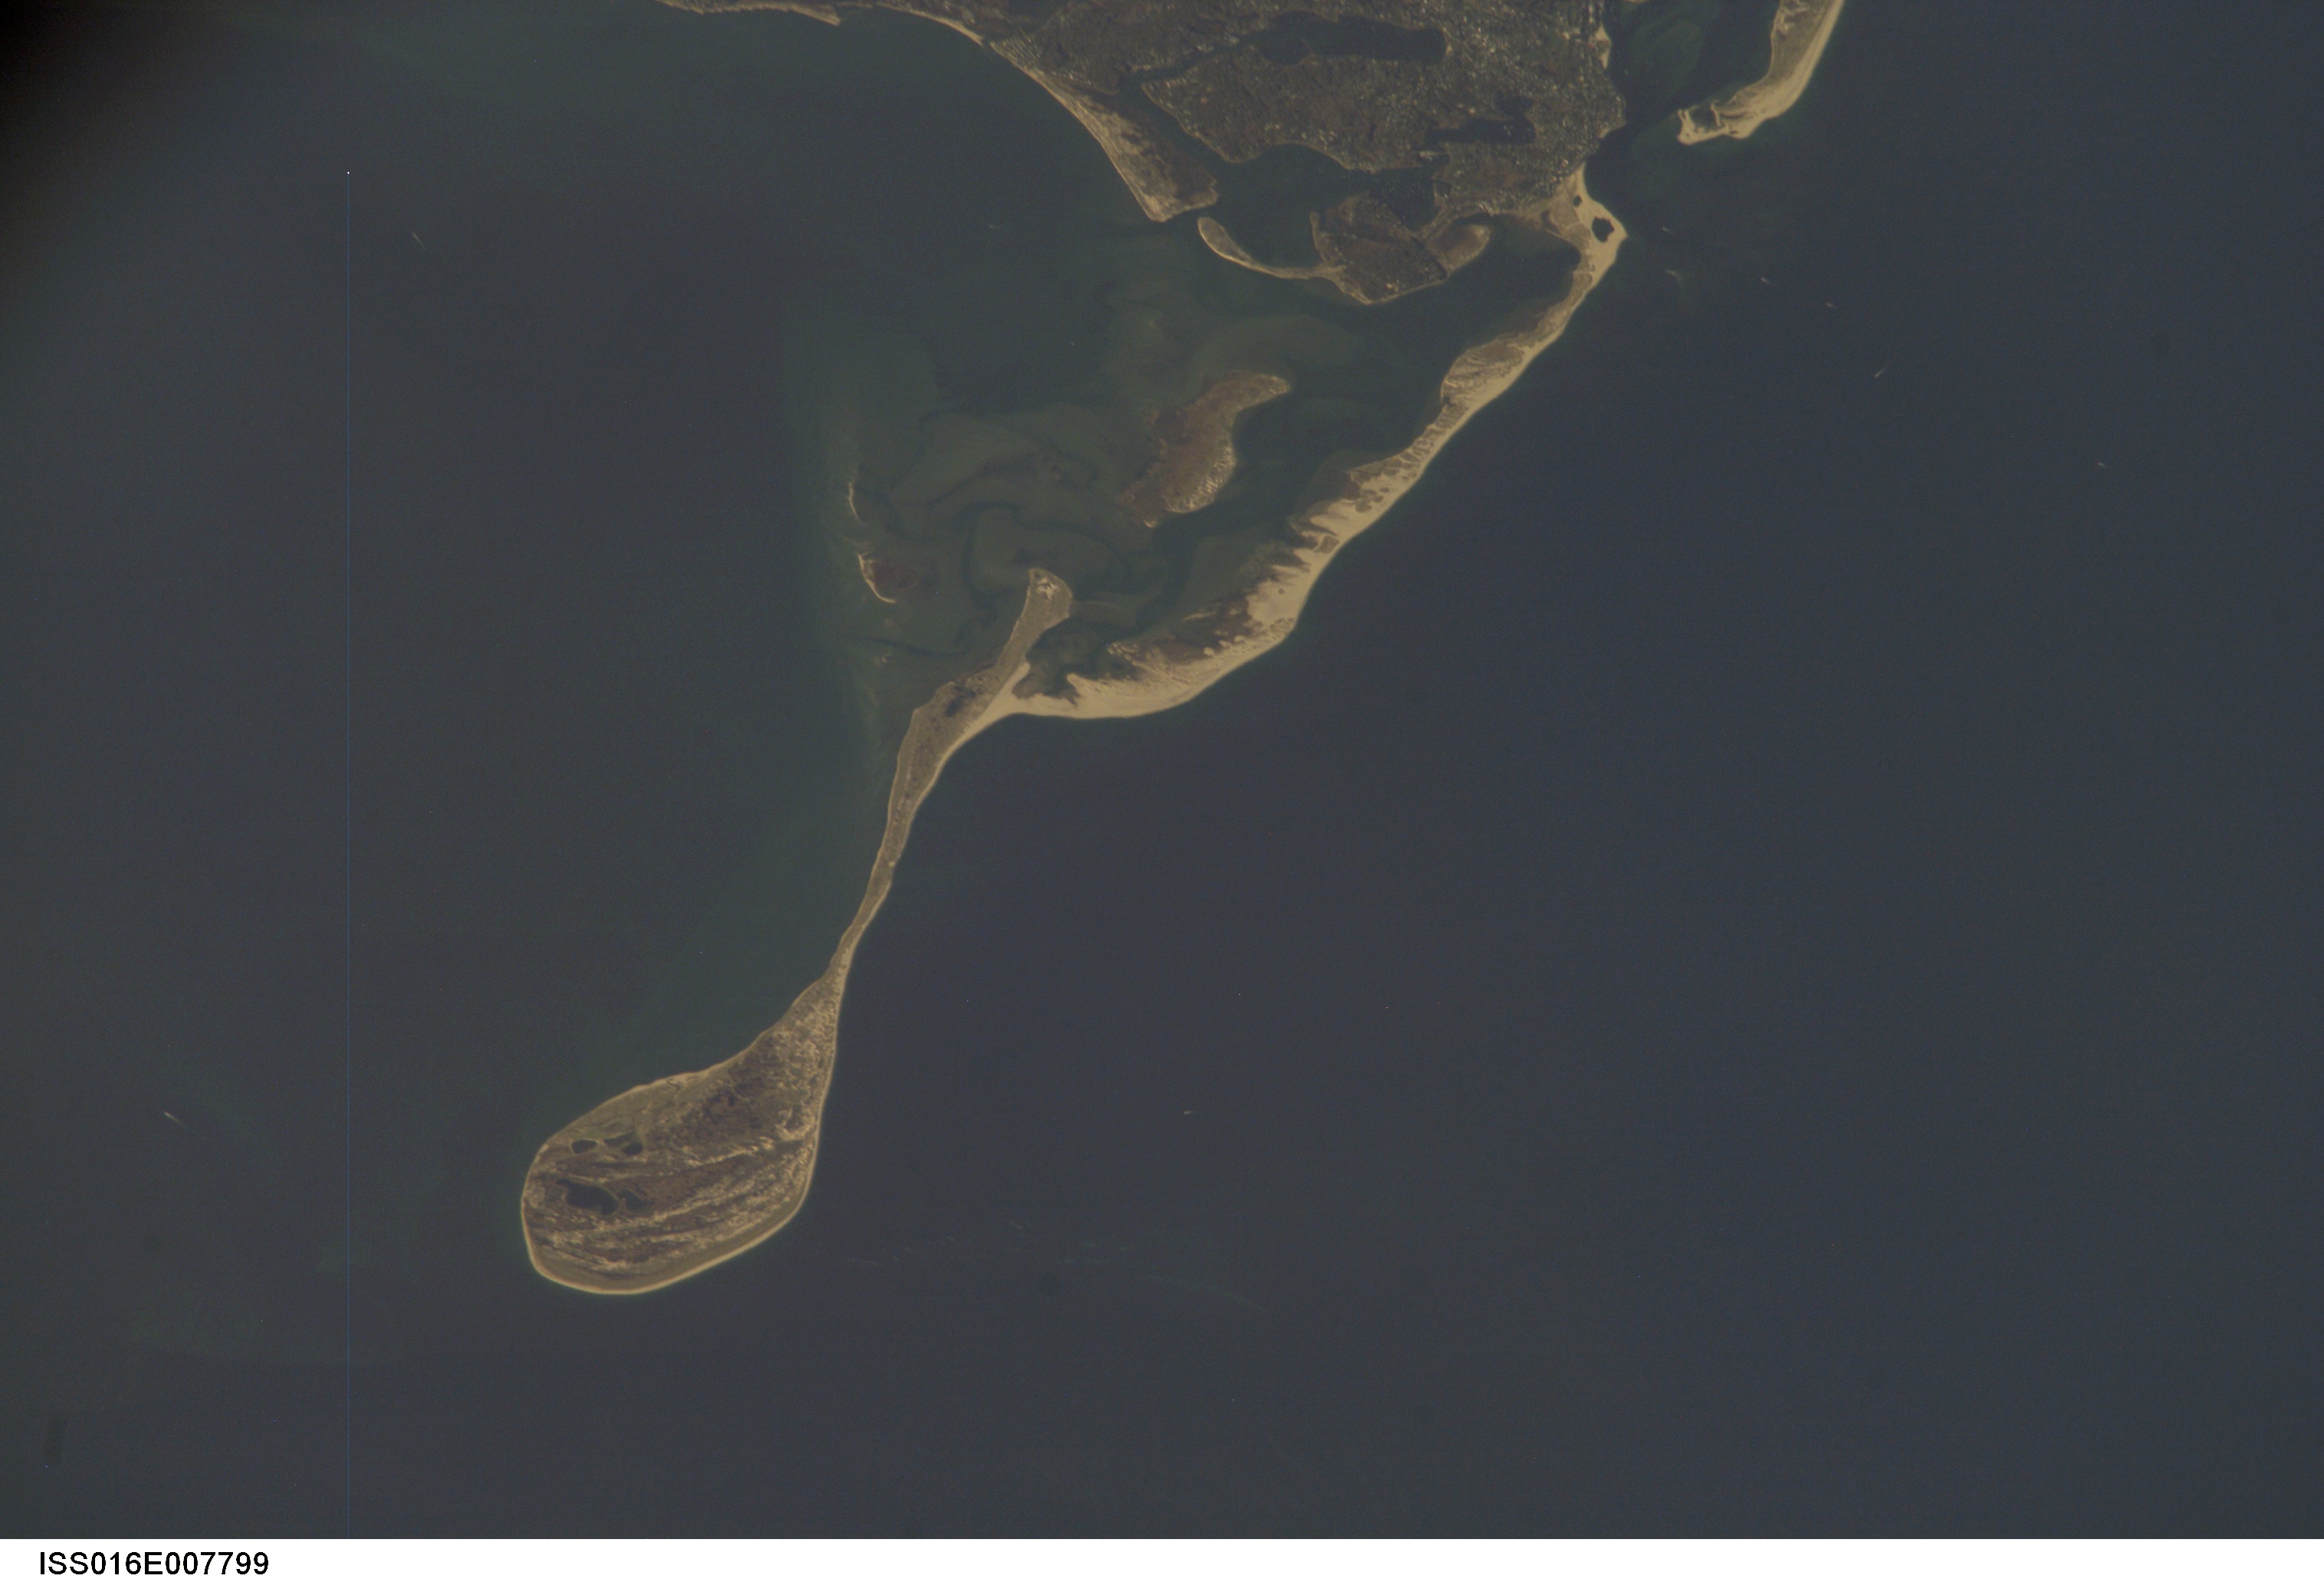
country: USA-MASSACHUSETTS
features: MONOMOY PT., STAGE HARBOR
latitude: 41.6
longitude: -70.0
